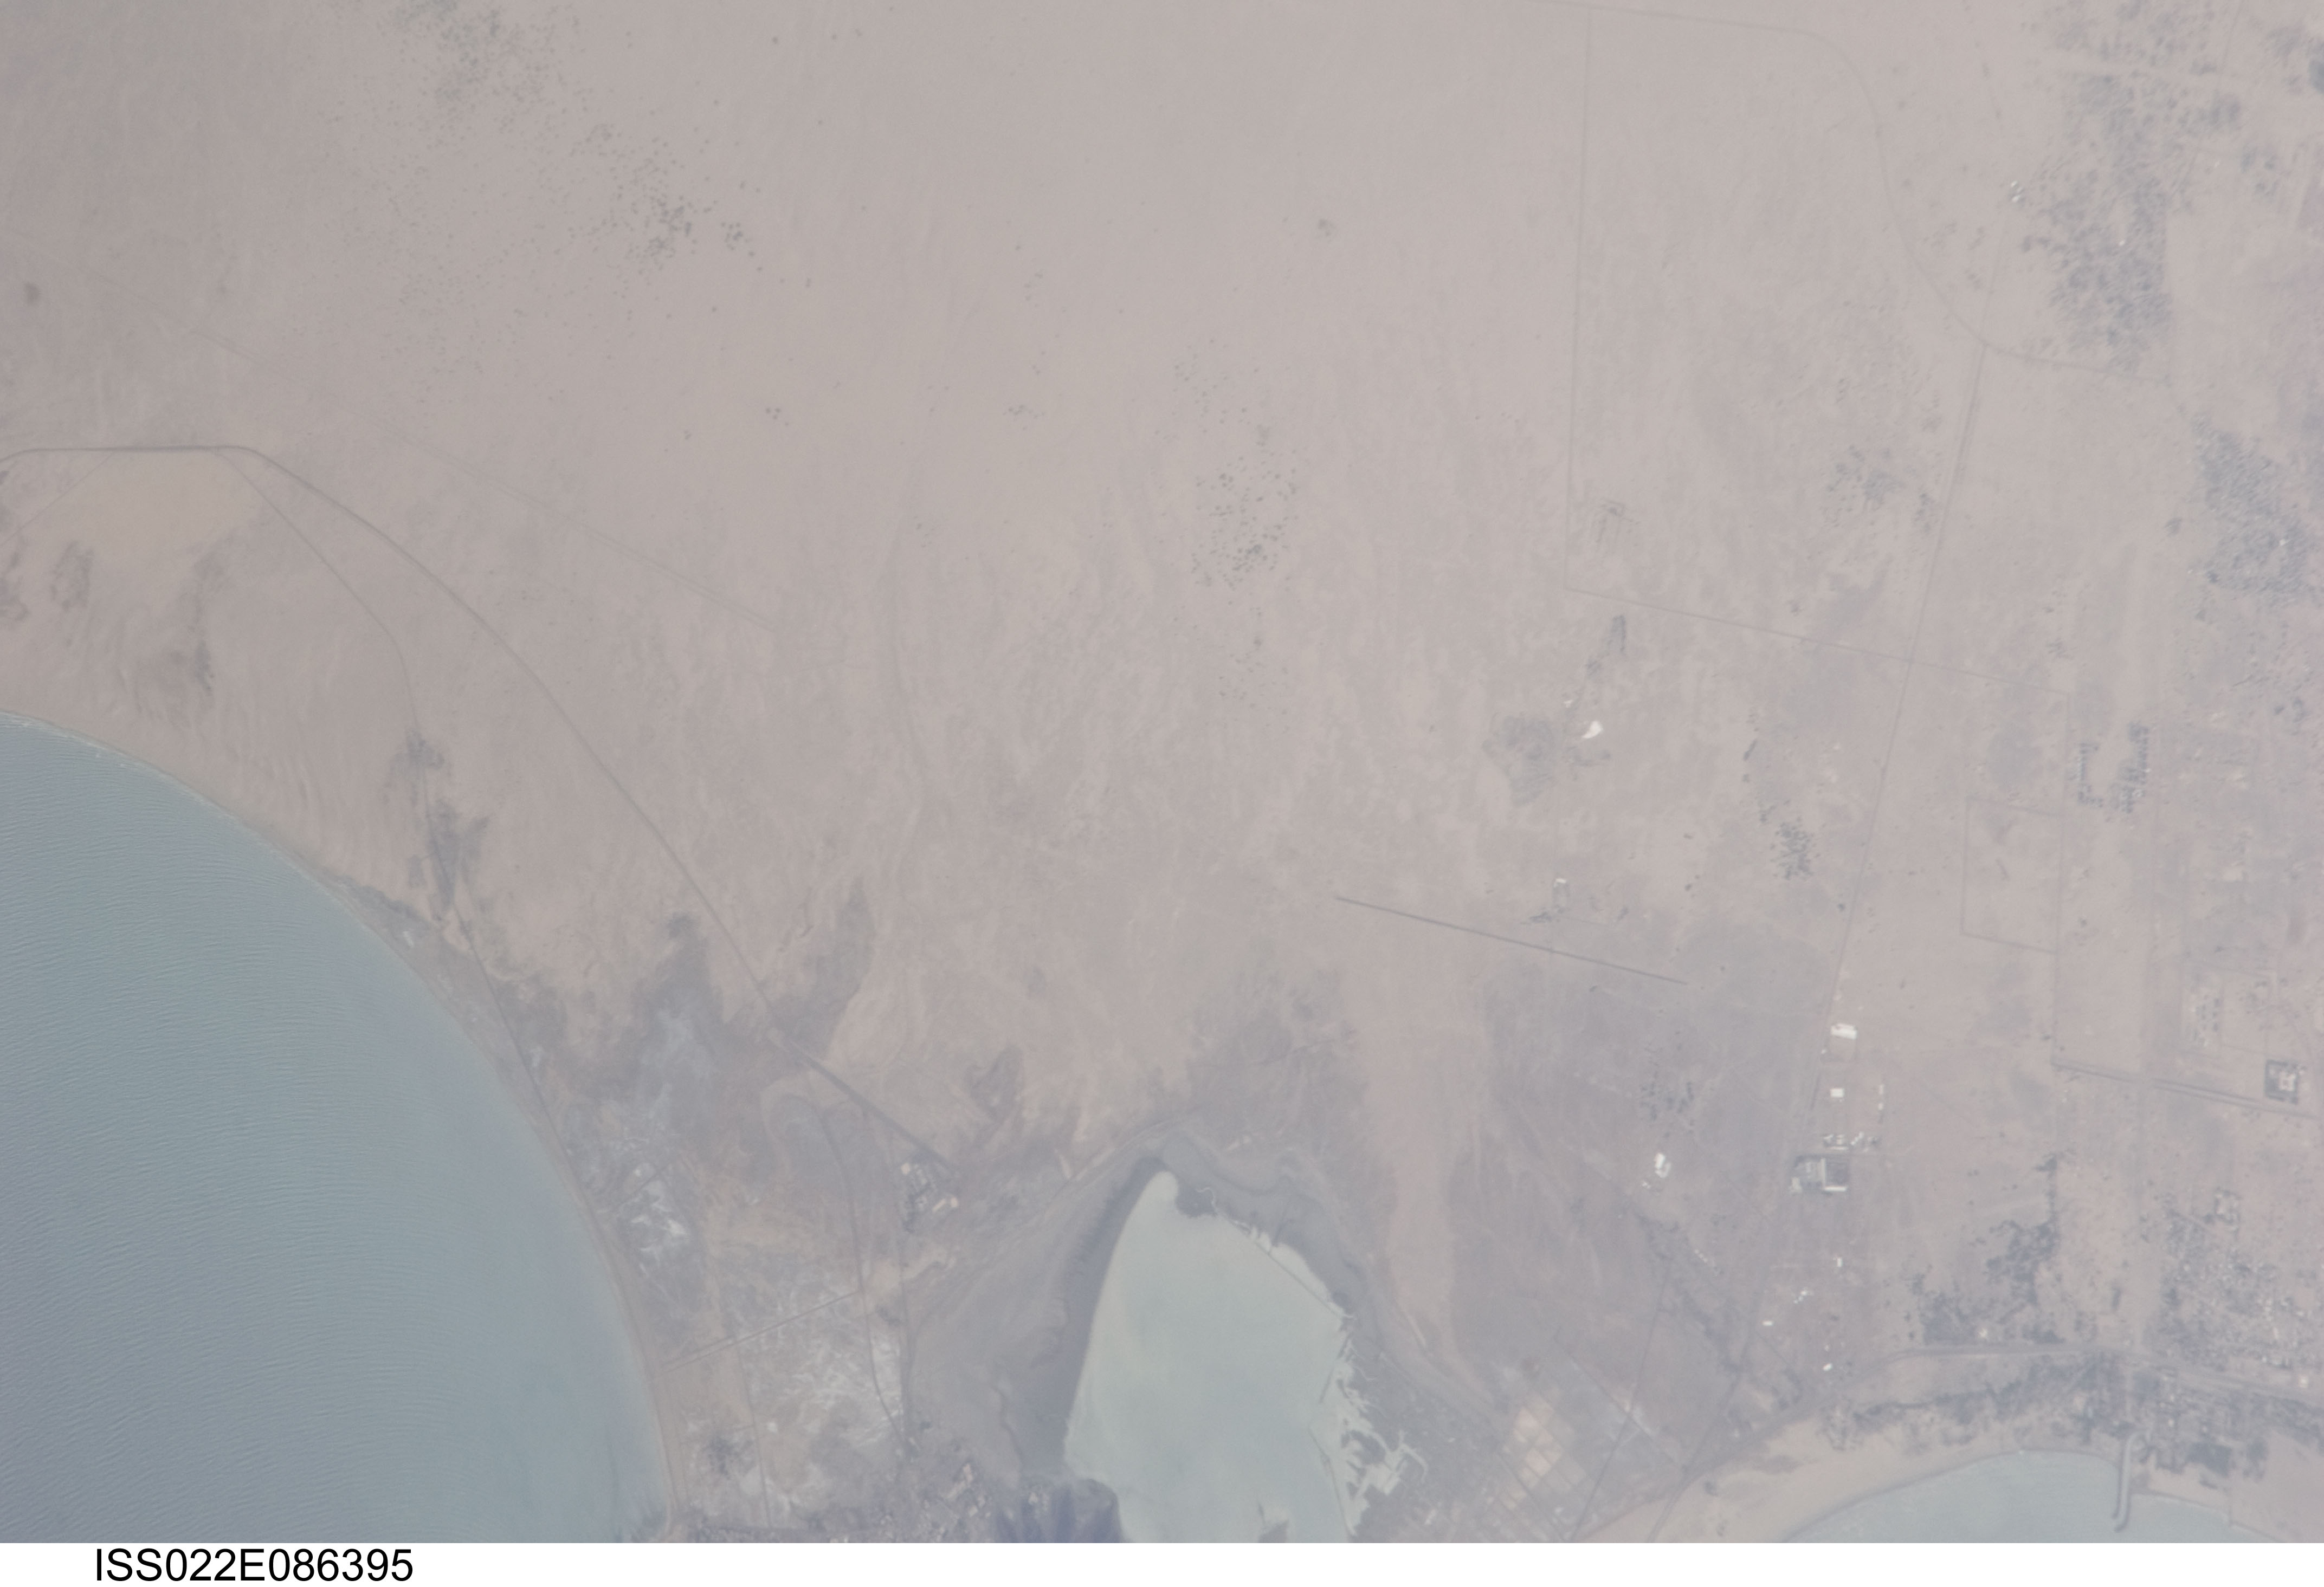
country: YEMEN
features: GHADIR AREA, DESERT, BAY
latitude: 12.8
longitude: 44.8
